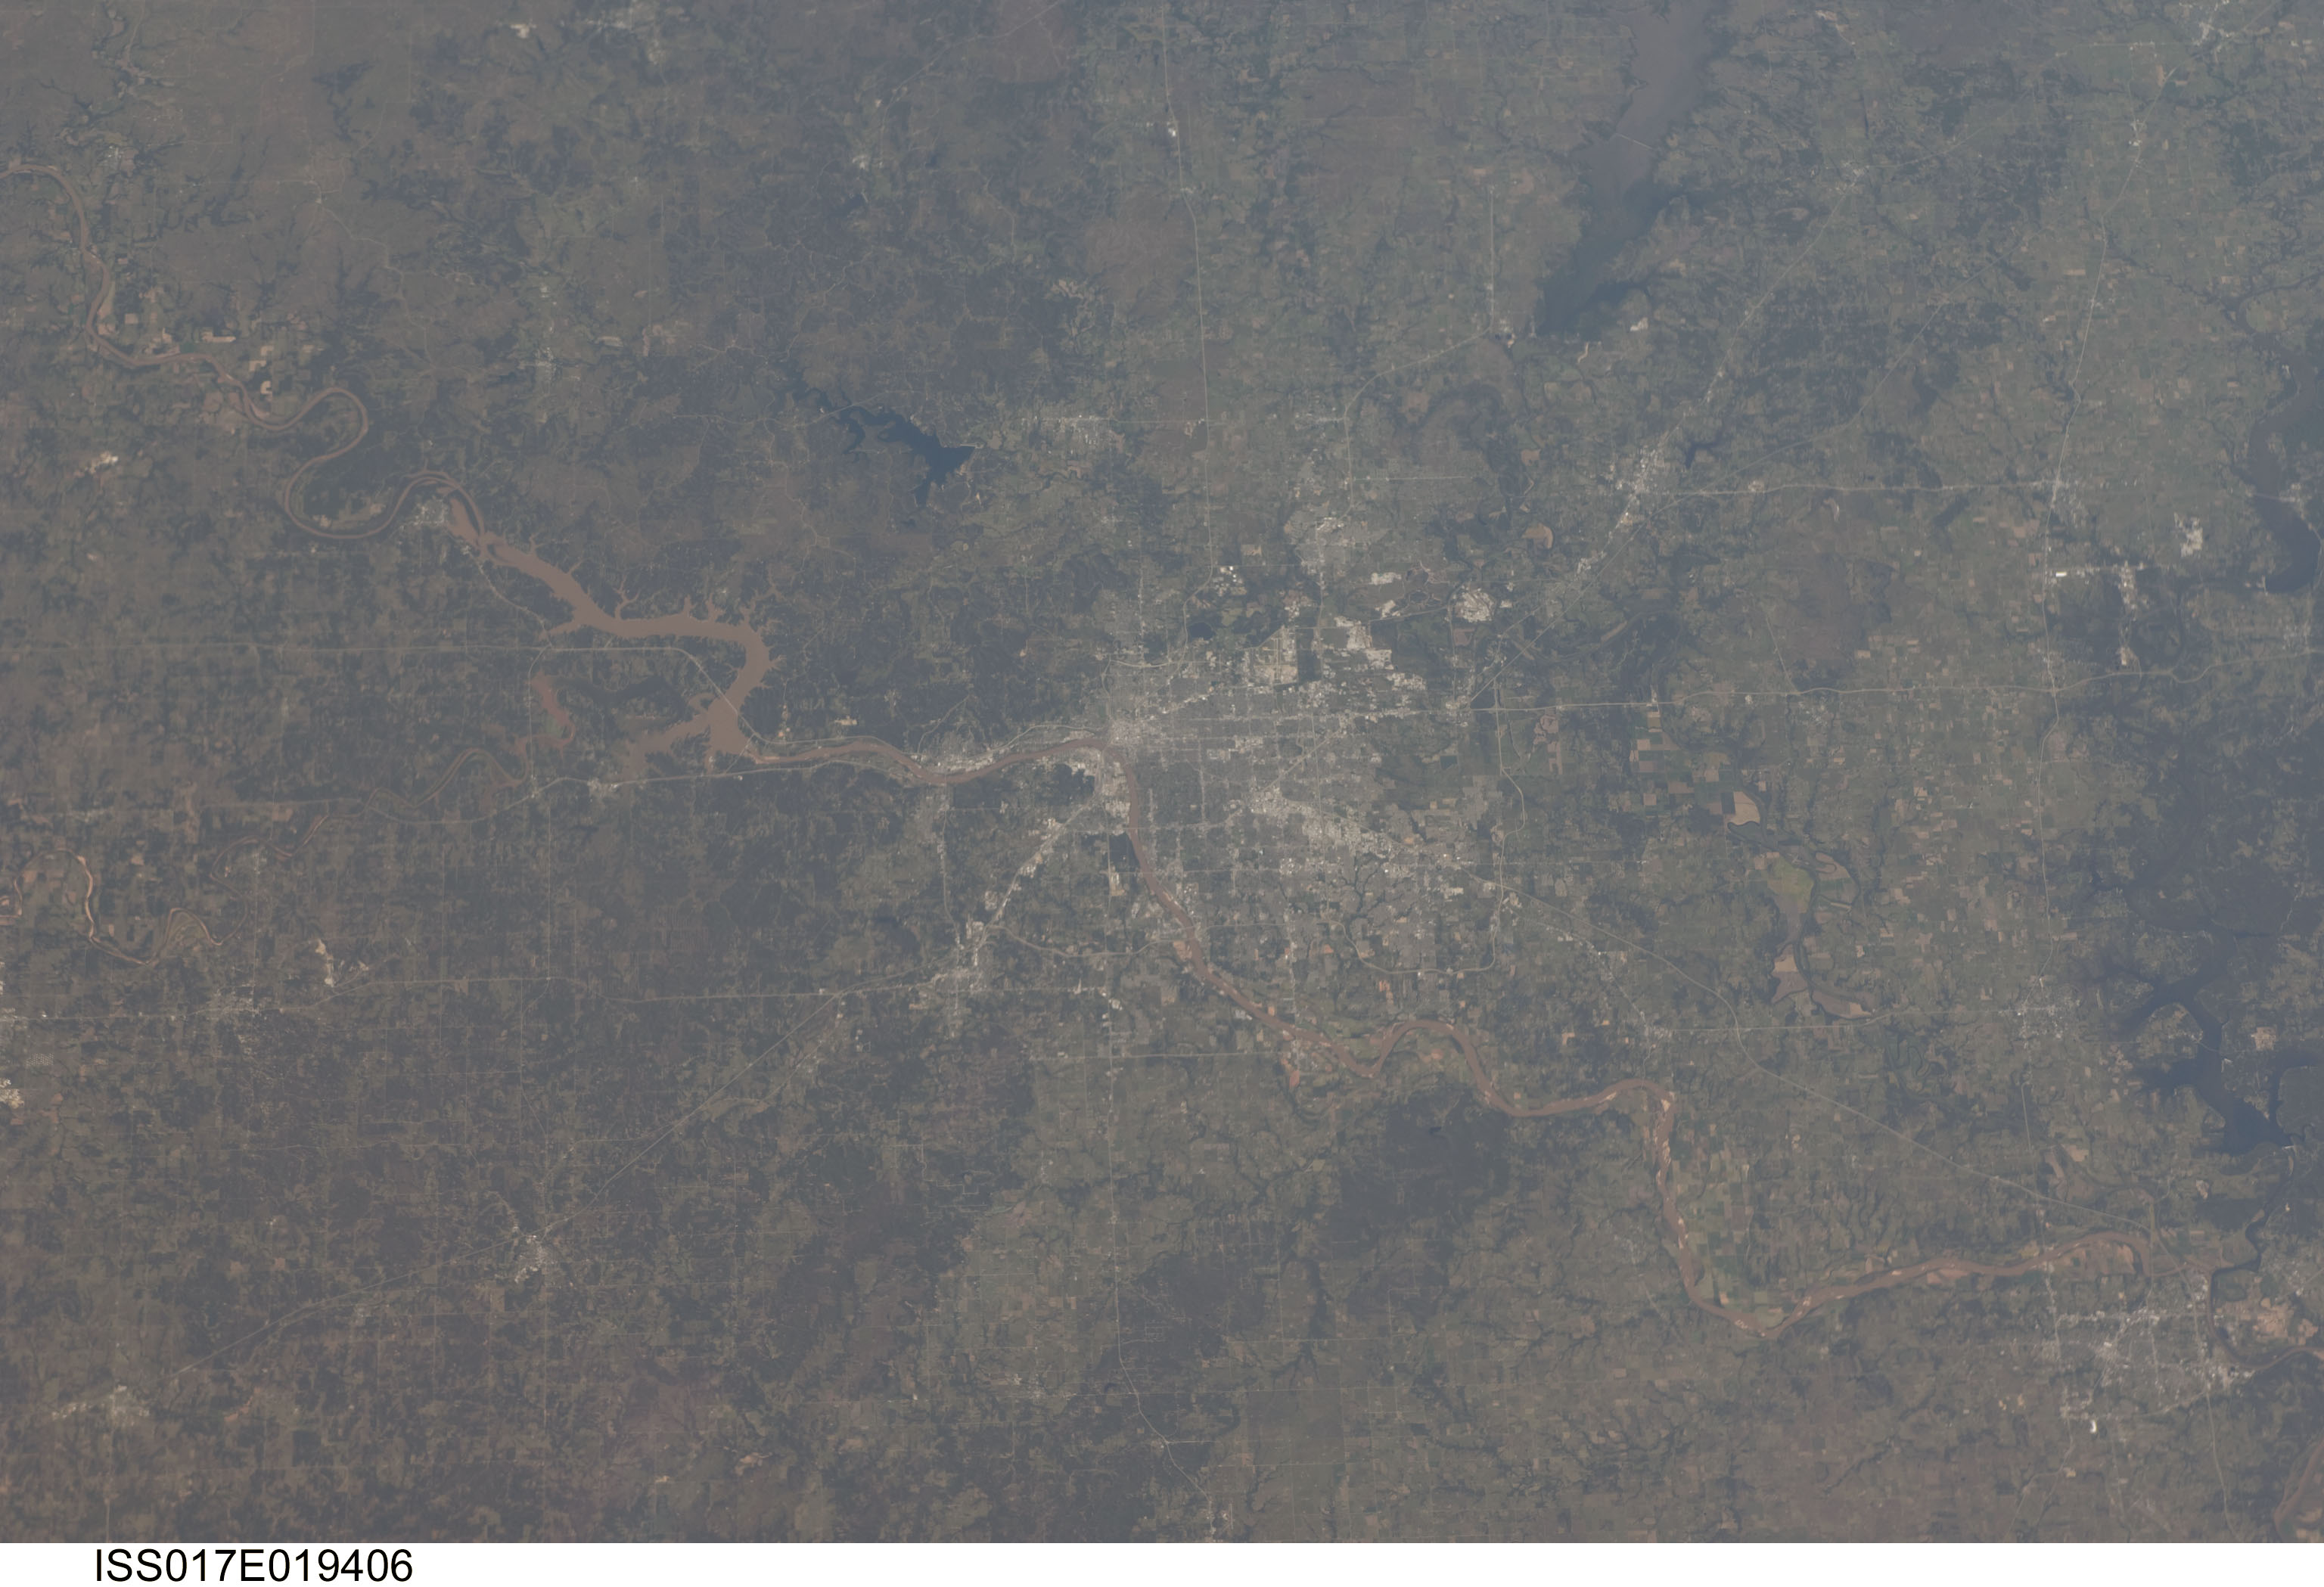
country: USA-OKLAHOMA
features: TULSA, SAPULPA, ARKANSAS R., CLAREMORE, MANNFORD
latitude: 36.1
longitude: -96.0
